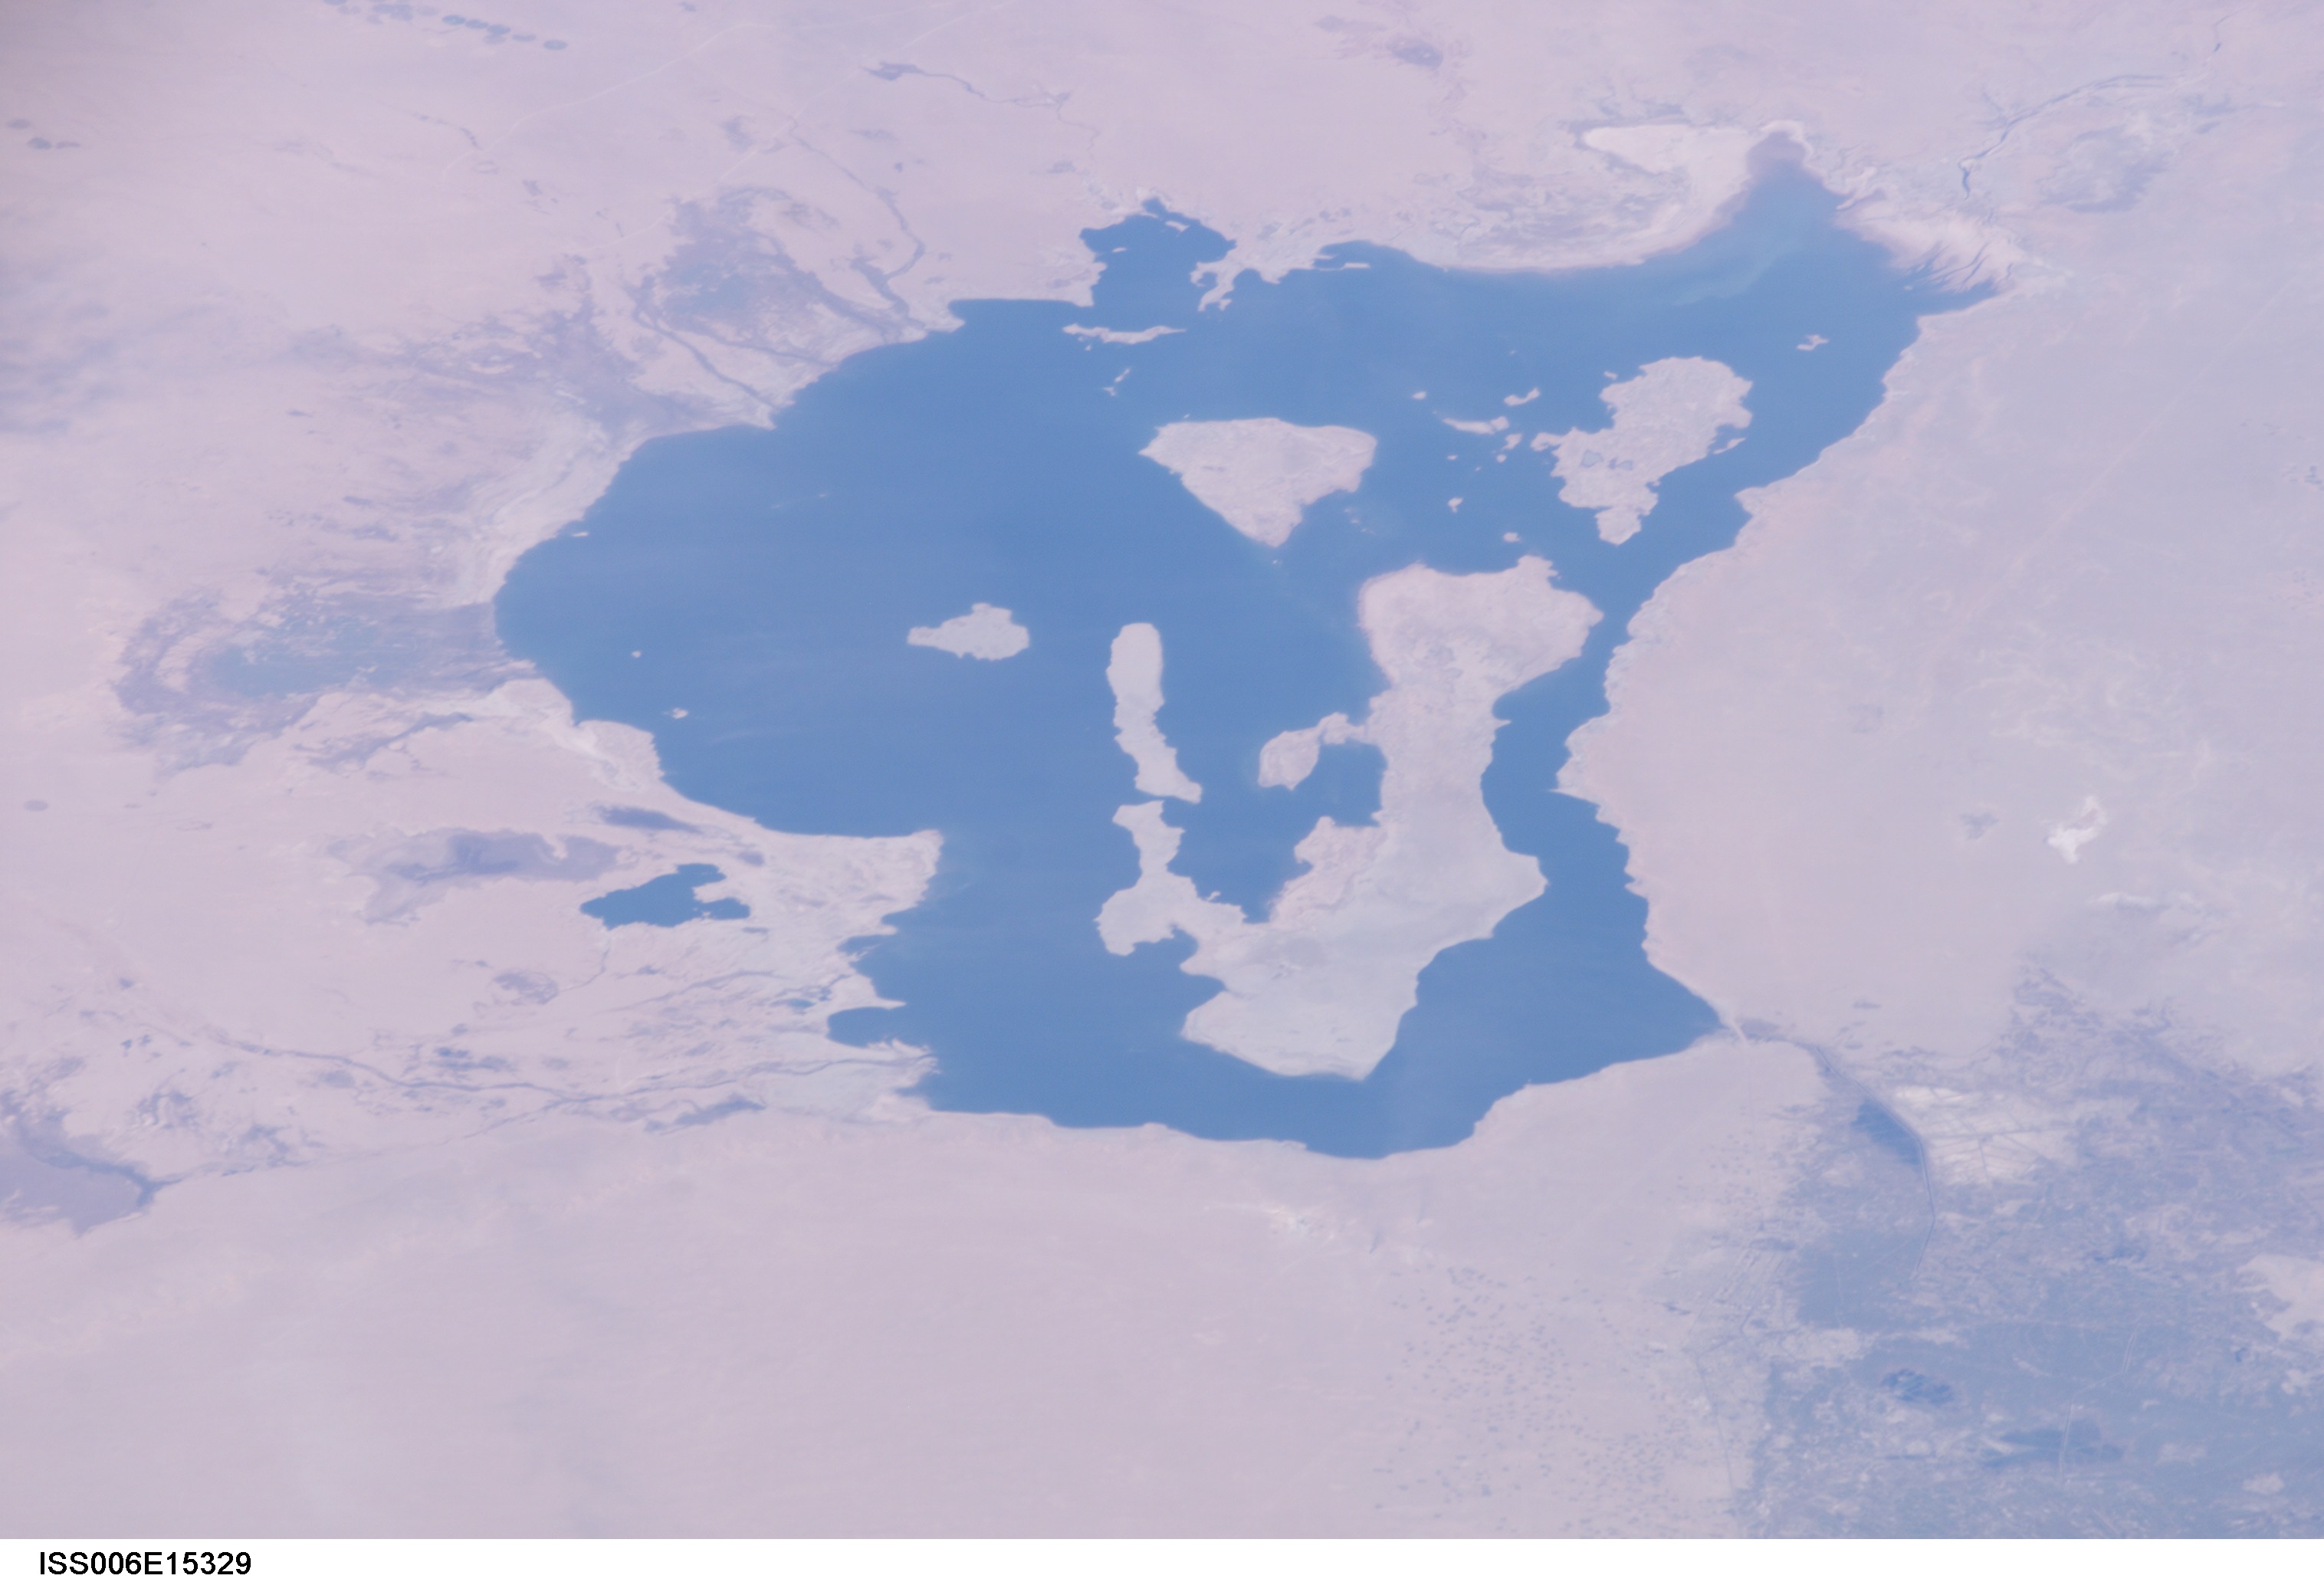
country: IRAQ
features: KARBALA, AL MILH RESERVOIR
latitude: 32.5
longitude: 44.0
